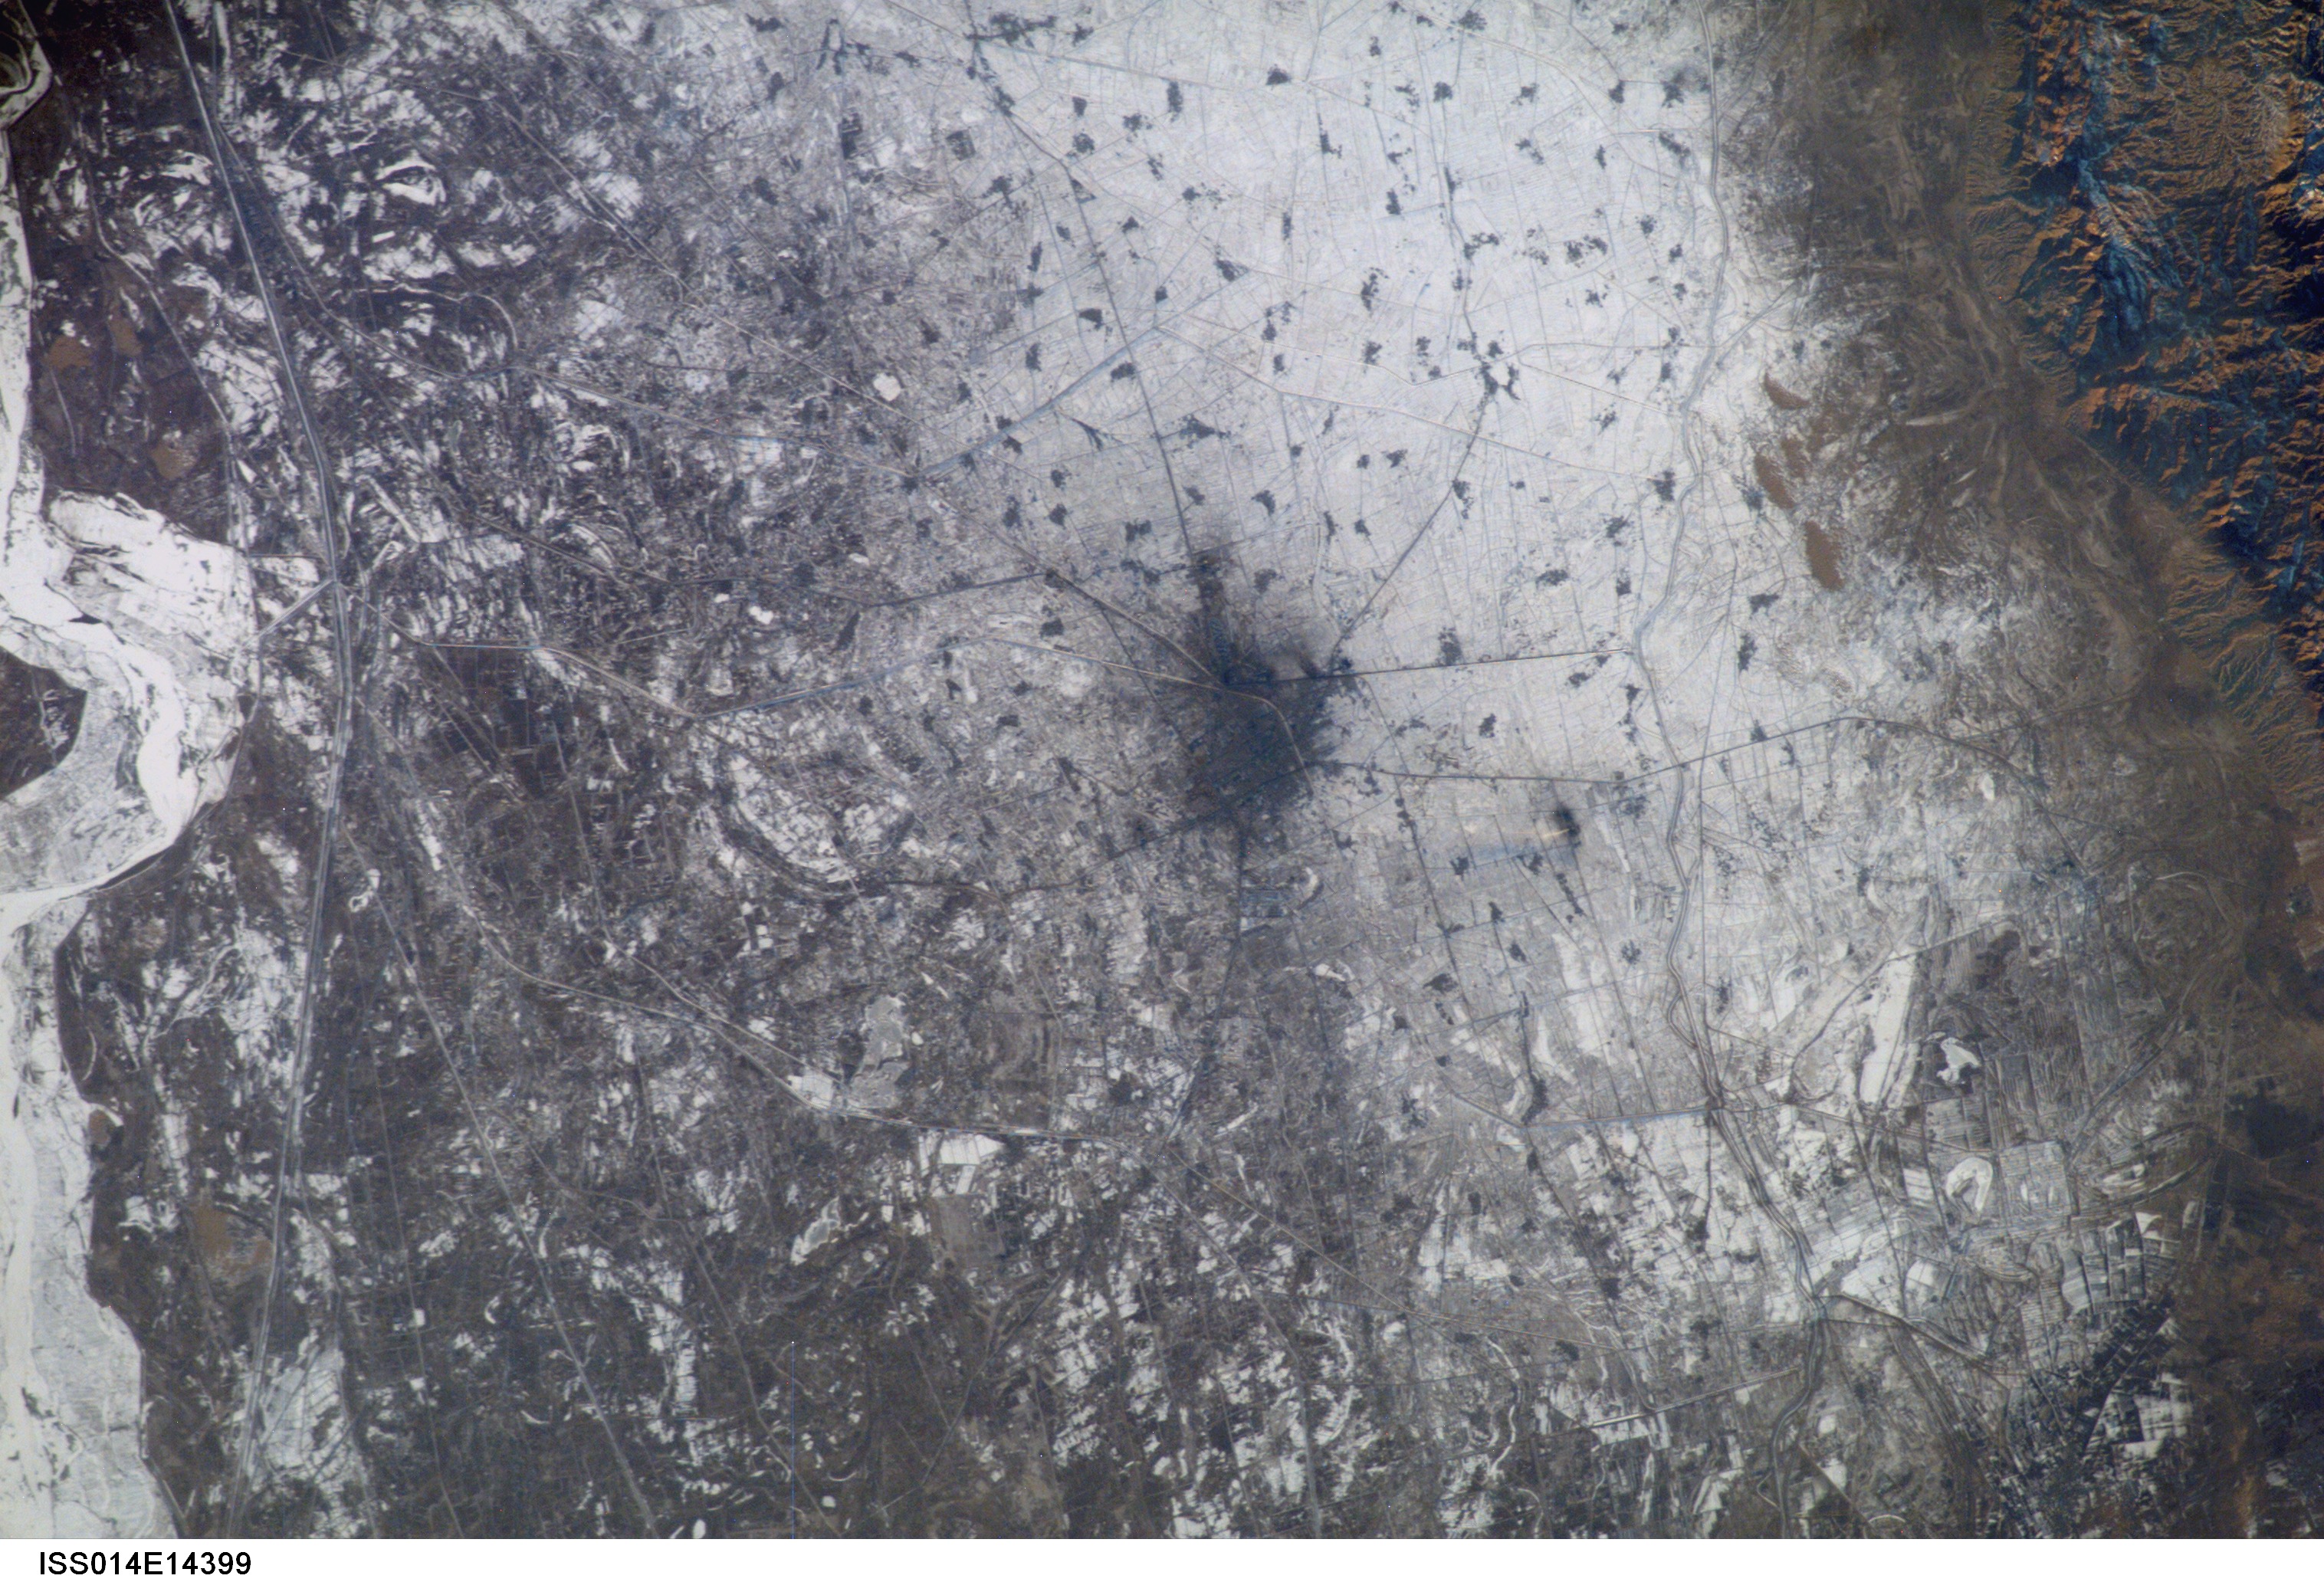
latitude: 41.0
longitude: 108.5
